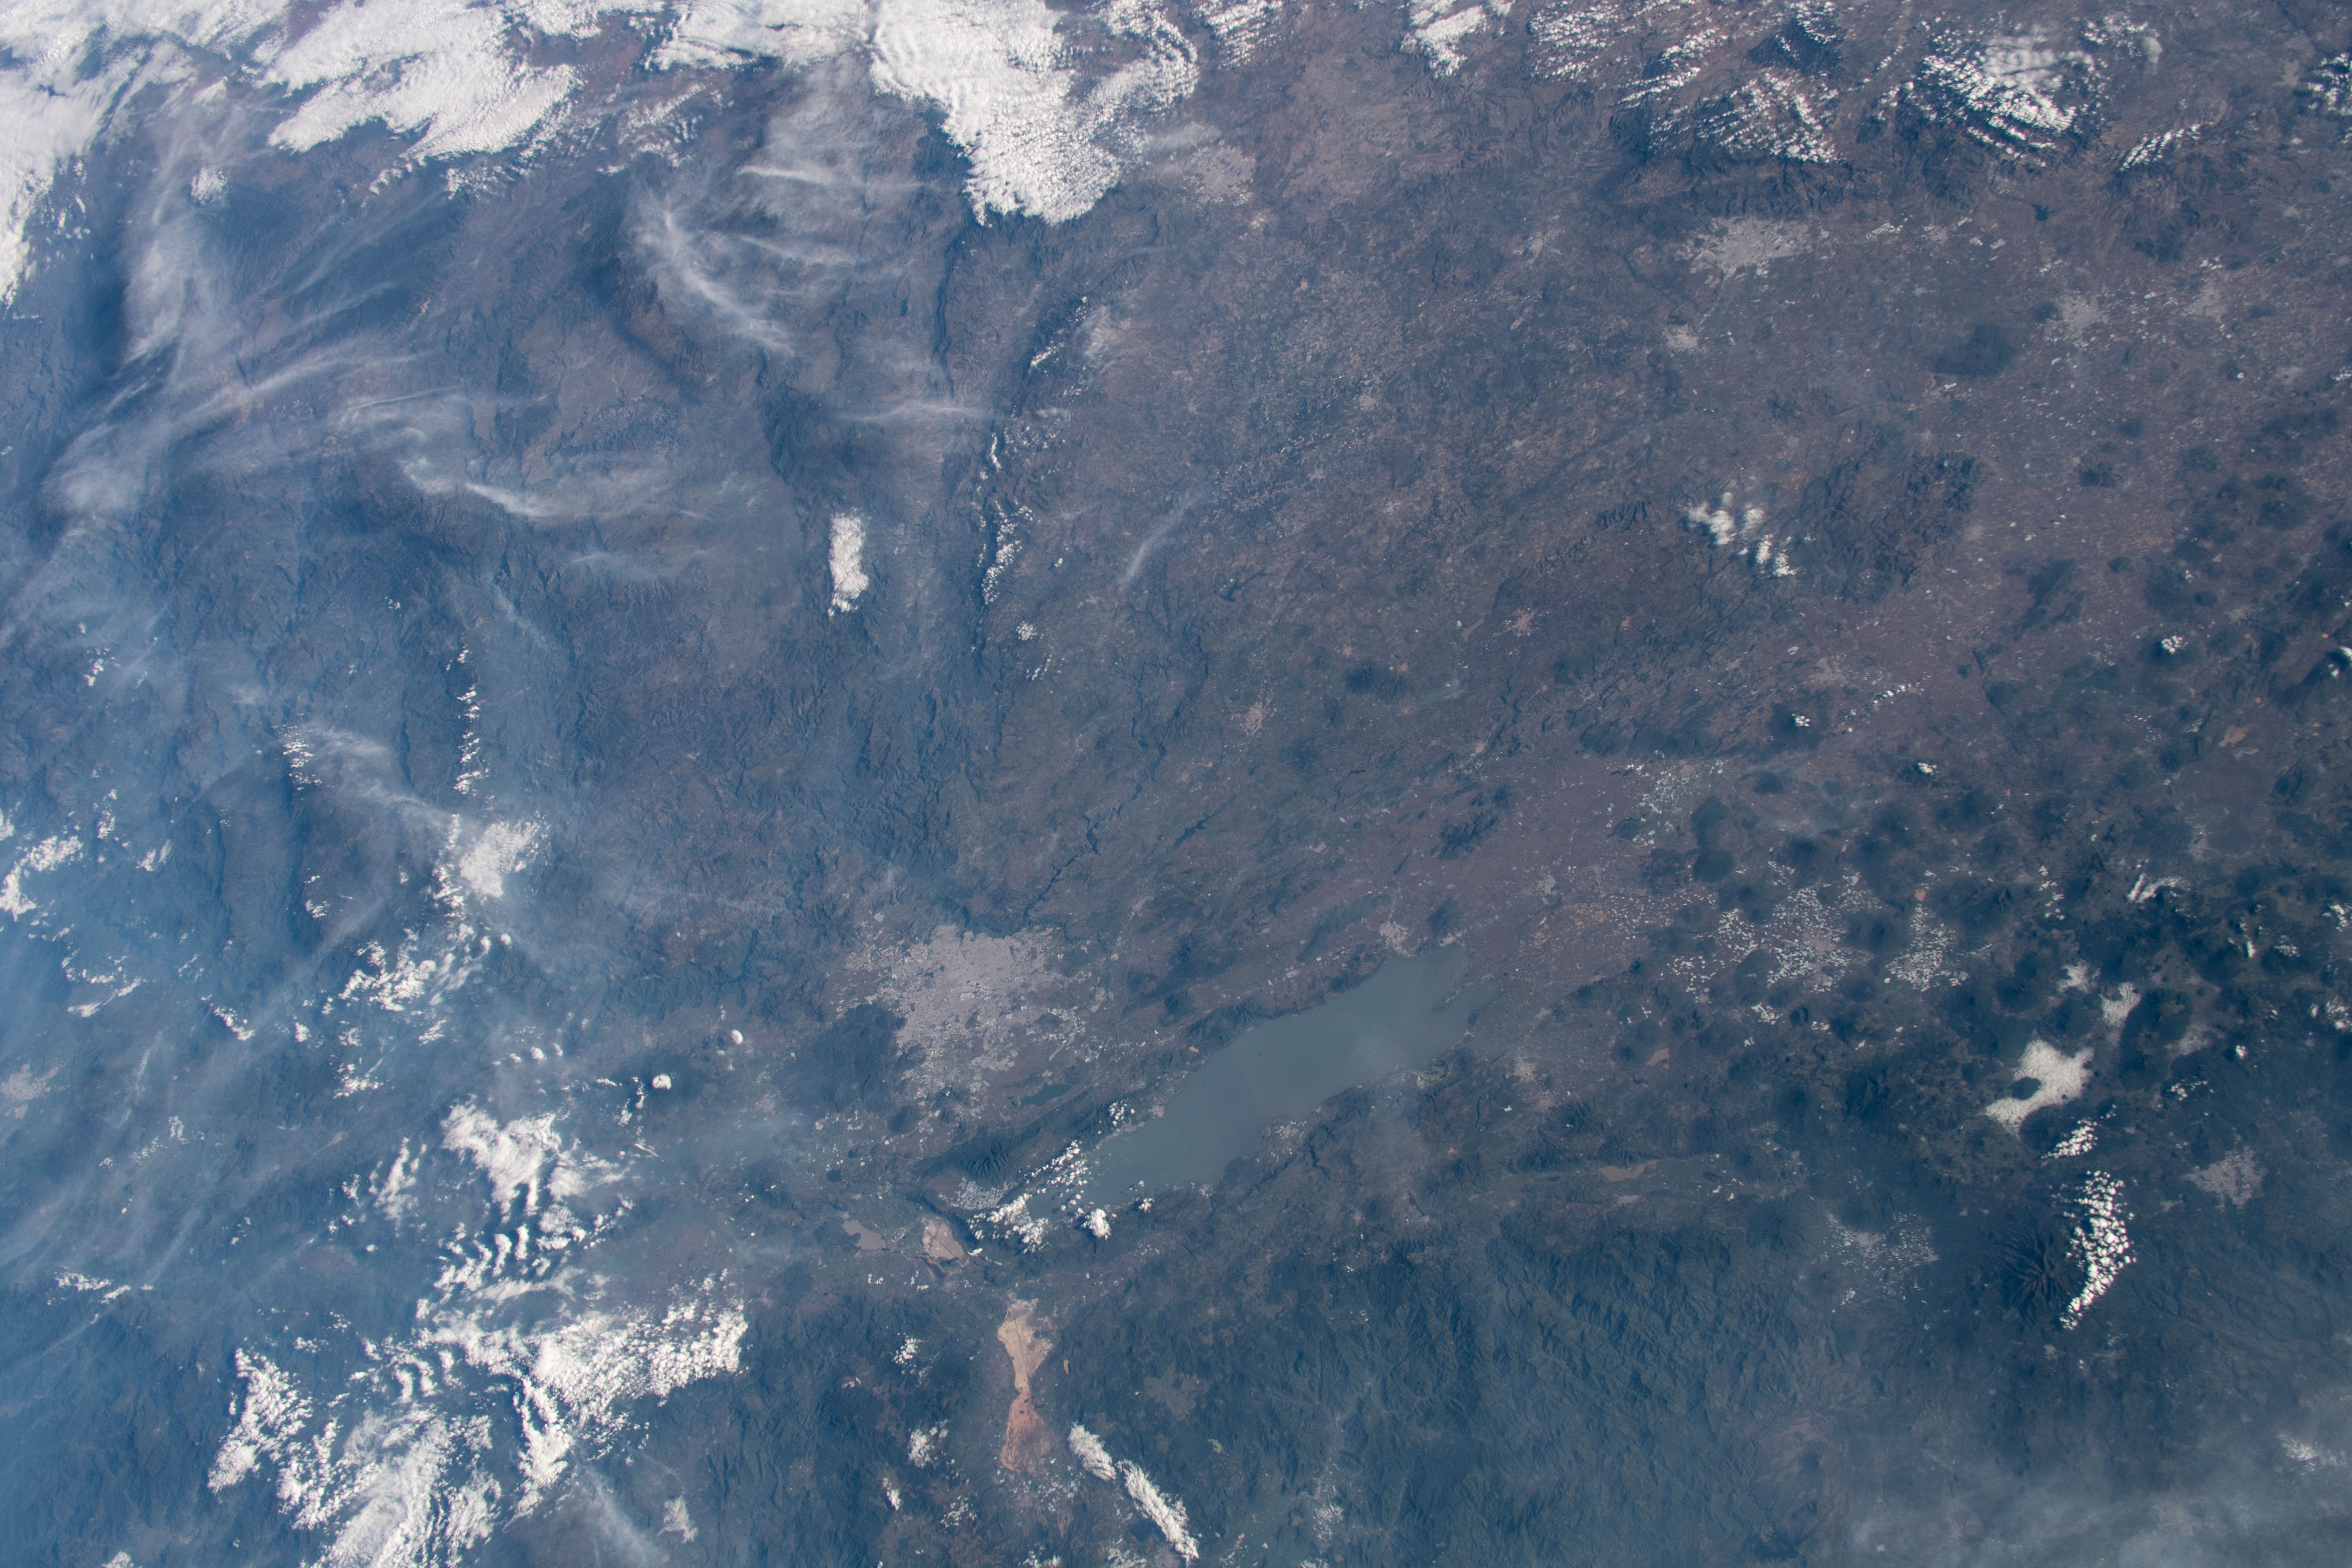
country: MEXICO
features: LAGUNA DE CHAPALA
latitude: 20.5
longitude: -103.0
